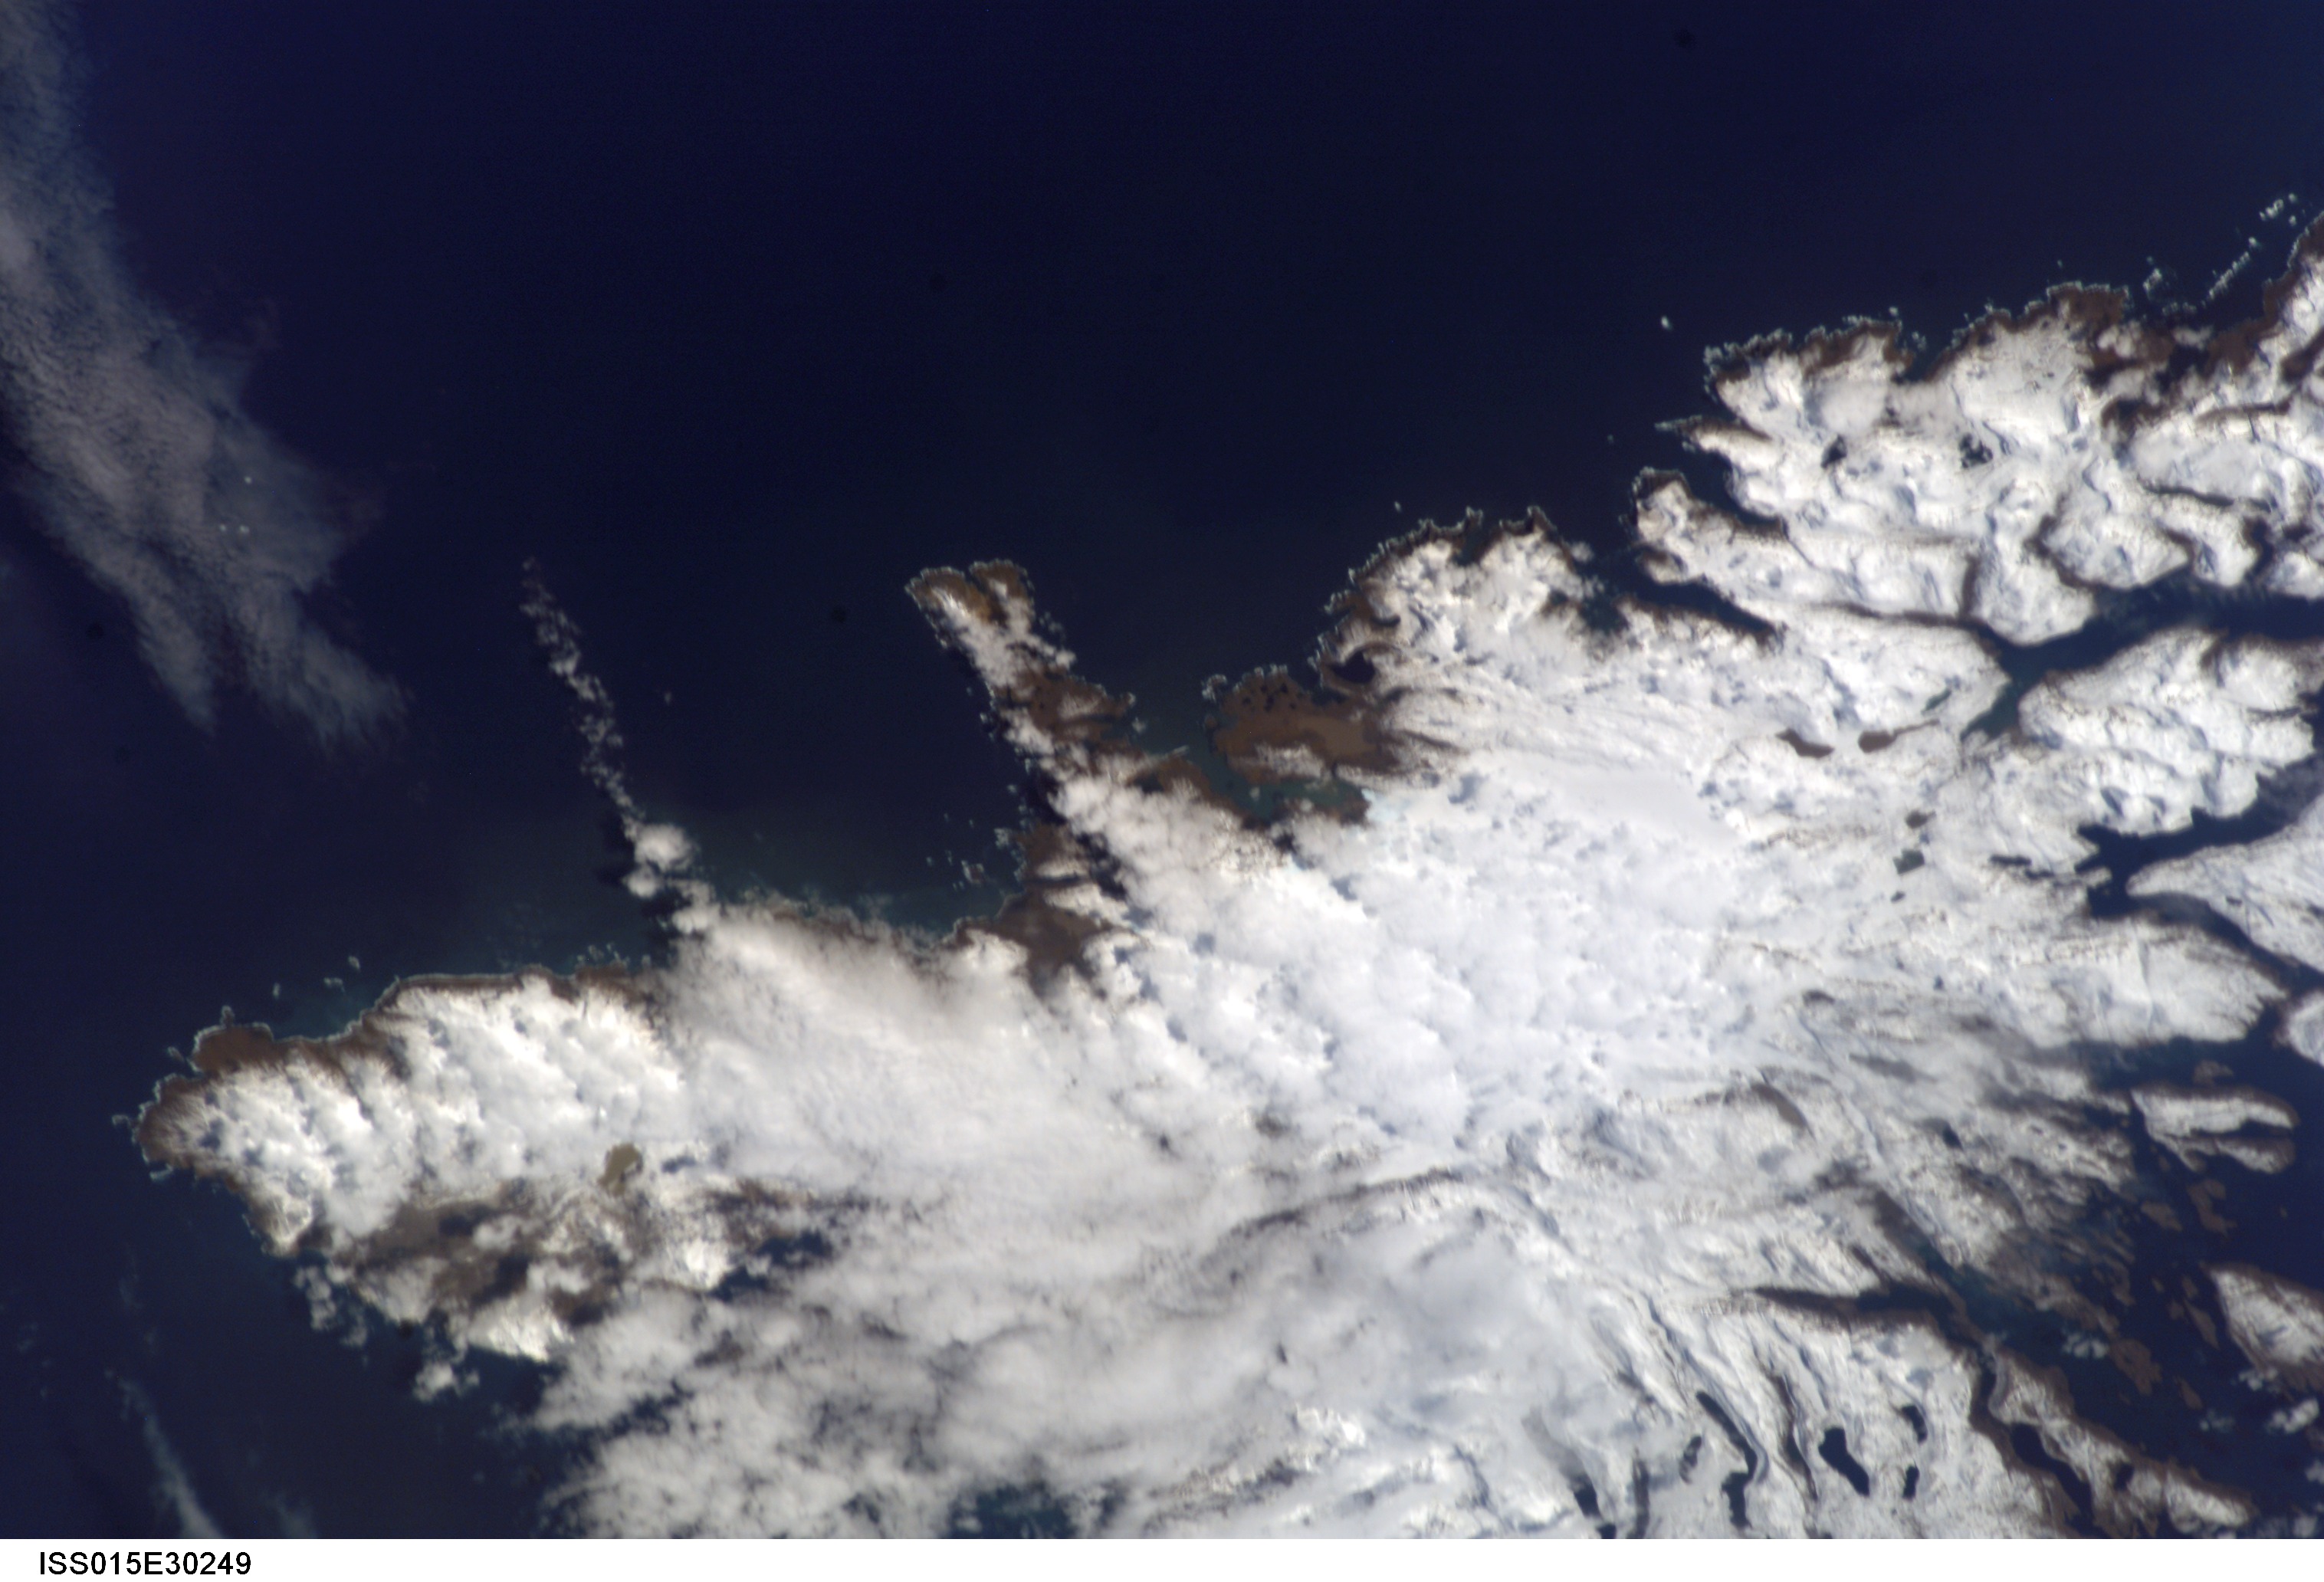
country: KERGUELEN ILES
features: DE L'OUEST I., SNOW, ICE, SOFT
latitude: -49.5
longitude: 69.0
